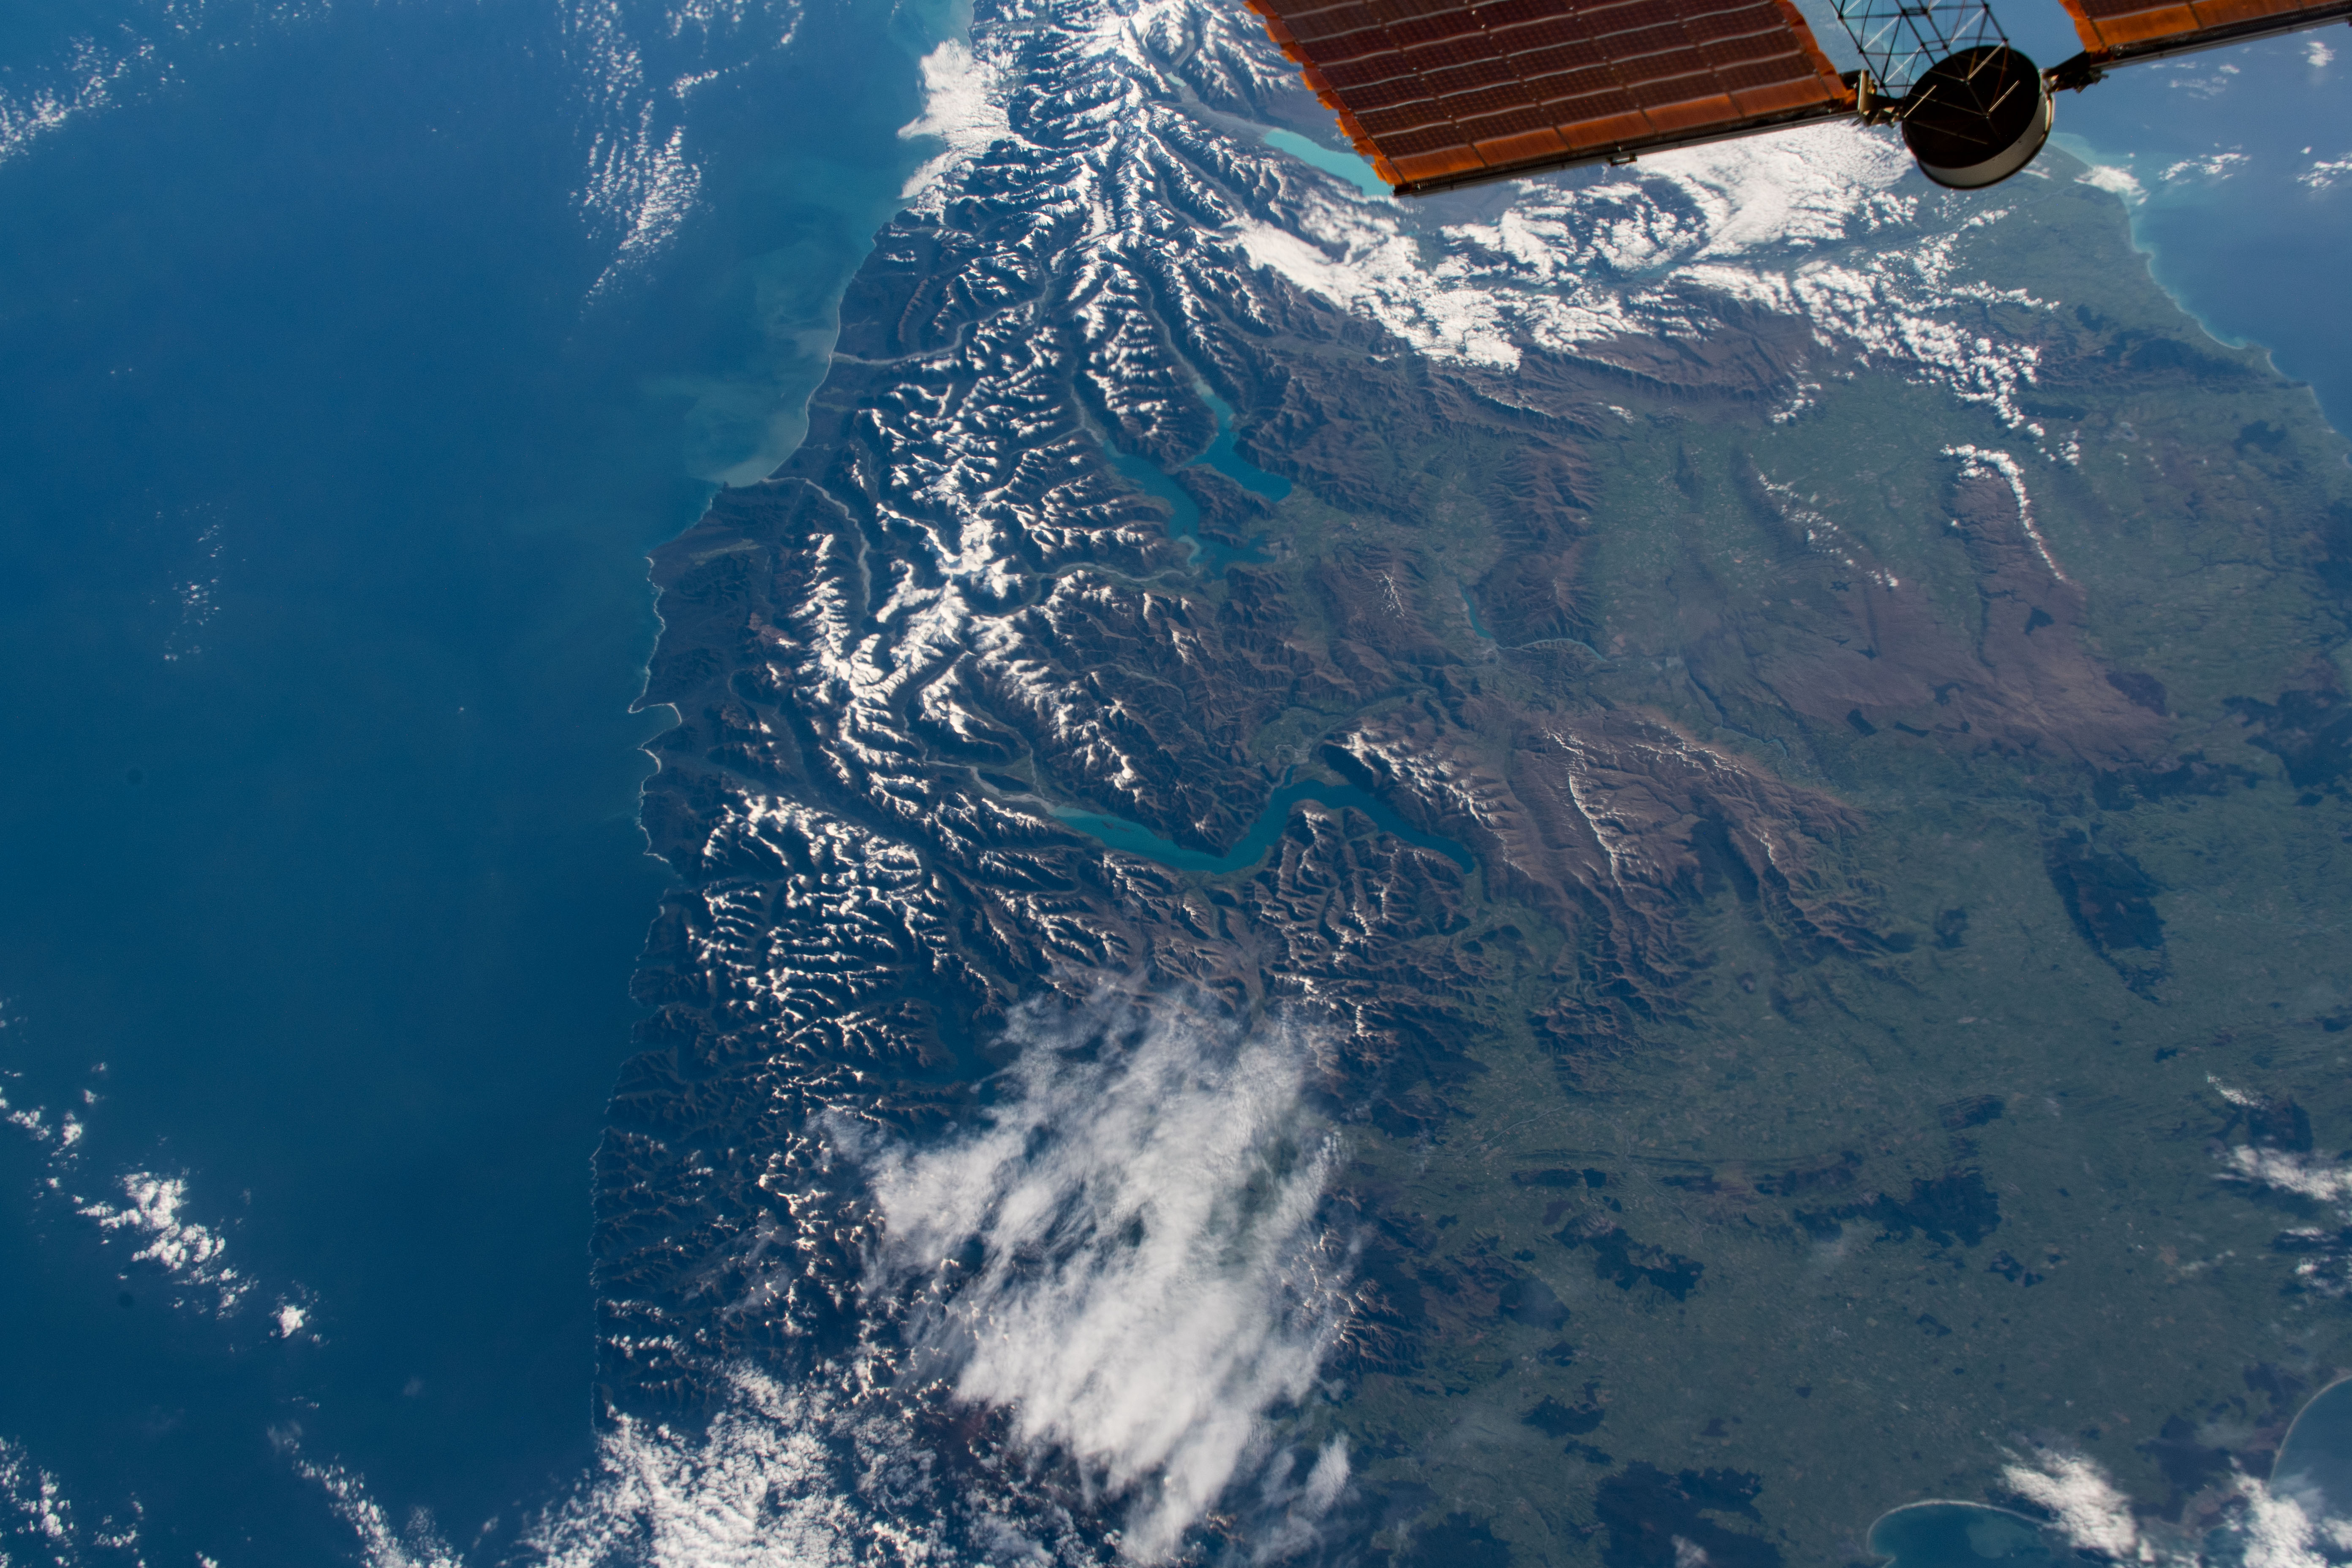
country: NEW ZEALAND-SI
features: LAKE WANAKA, LAKE HAWEA, SOUTHERN ALPS MOUNTAINS, LAKE WAKATIPU
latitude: -45.5
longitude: 169.0
